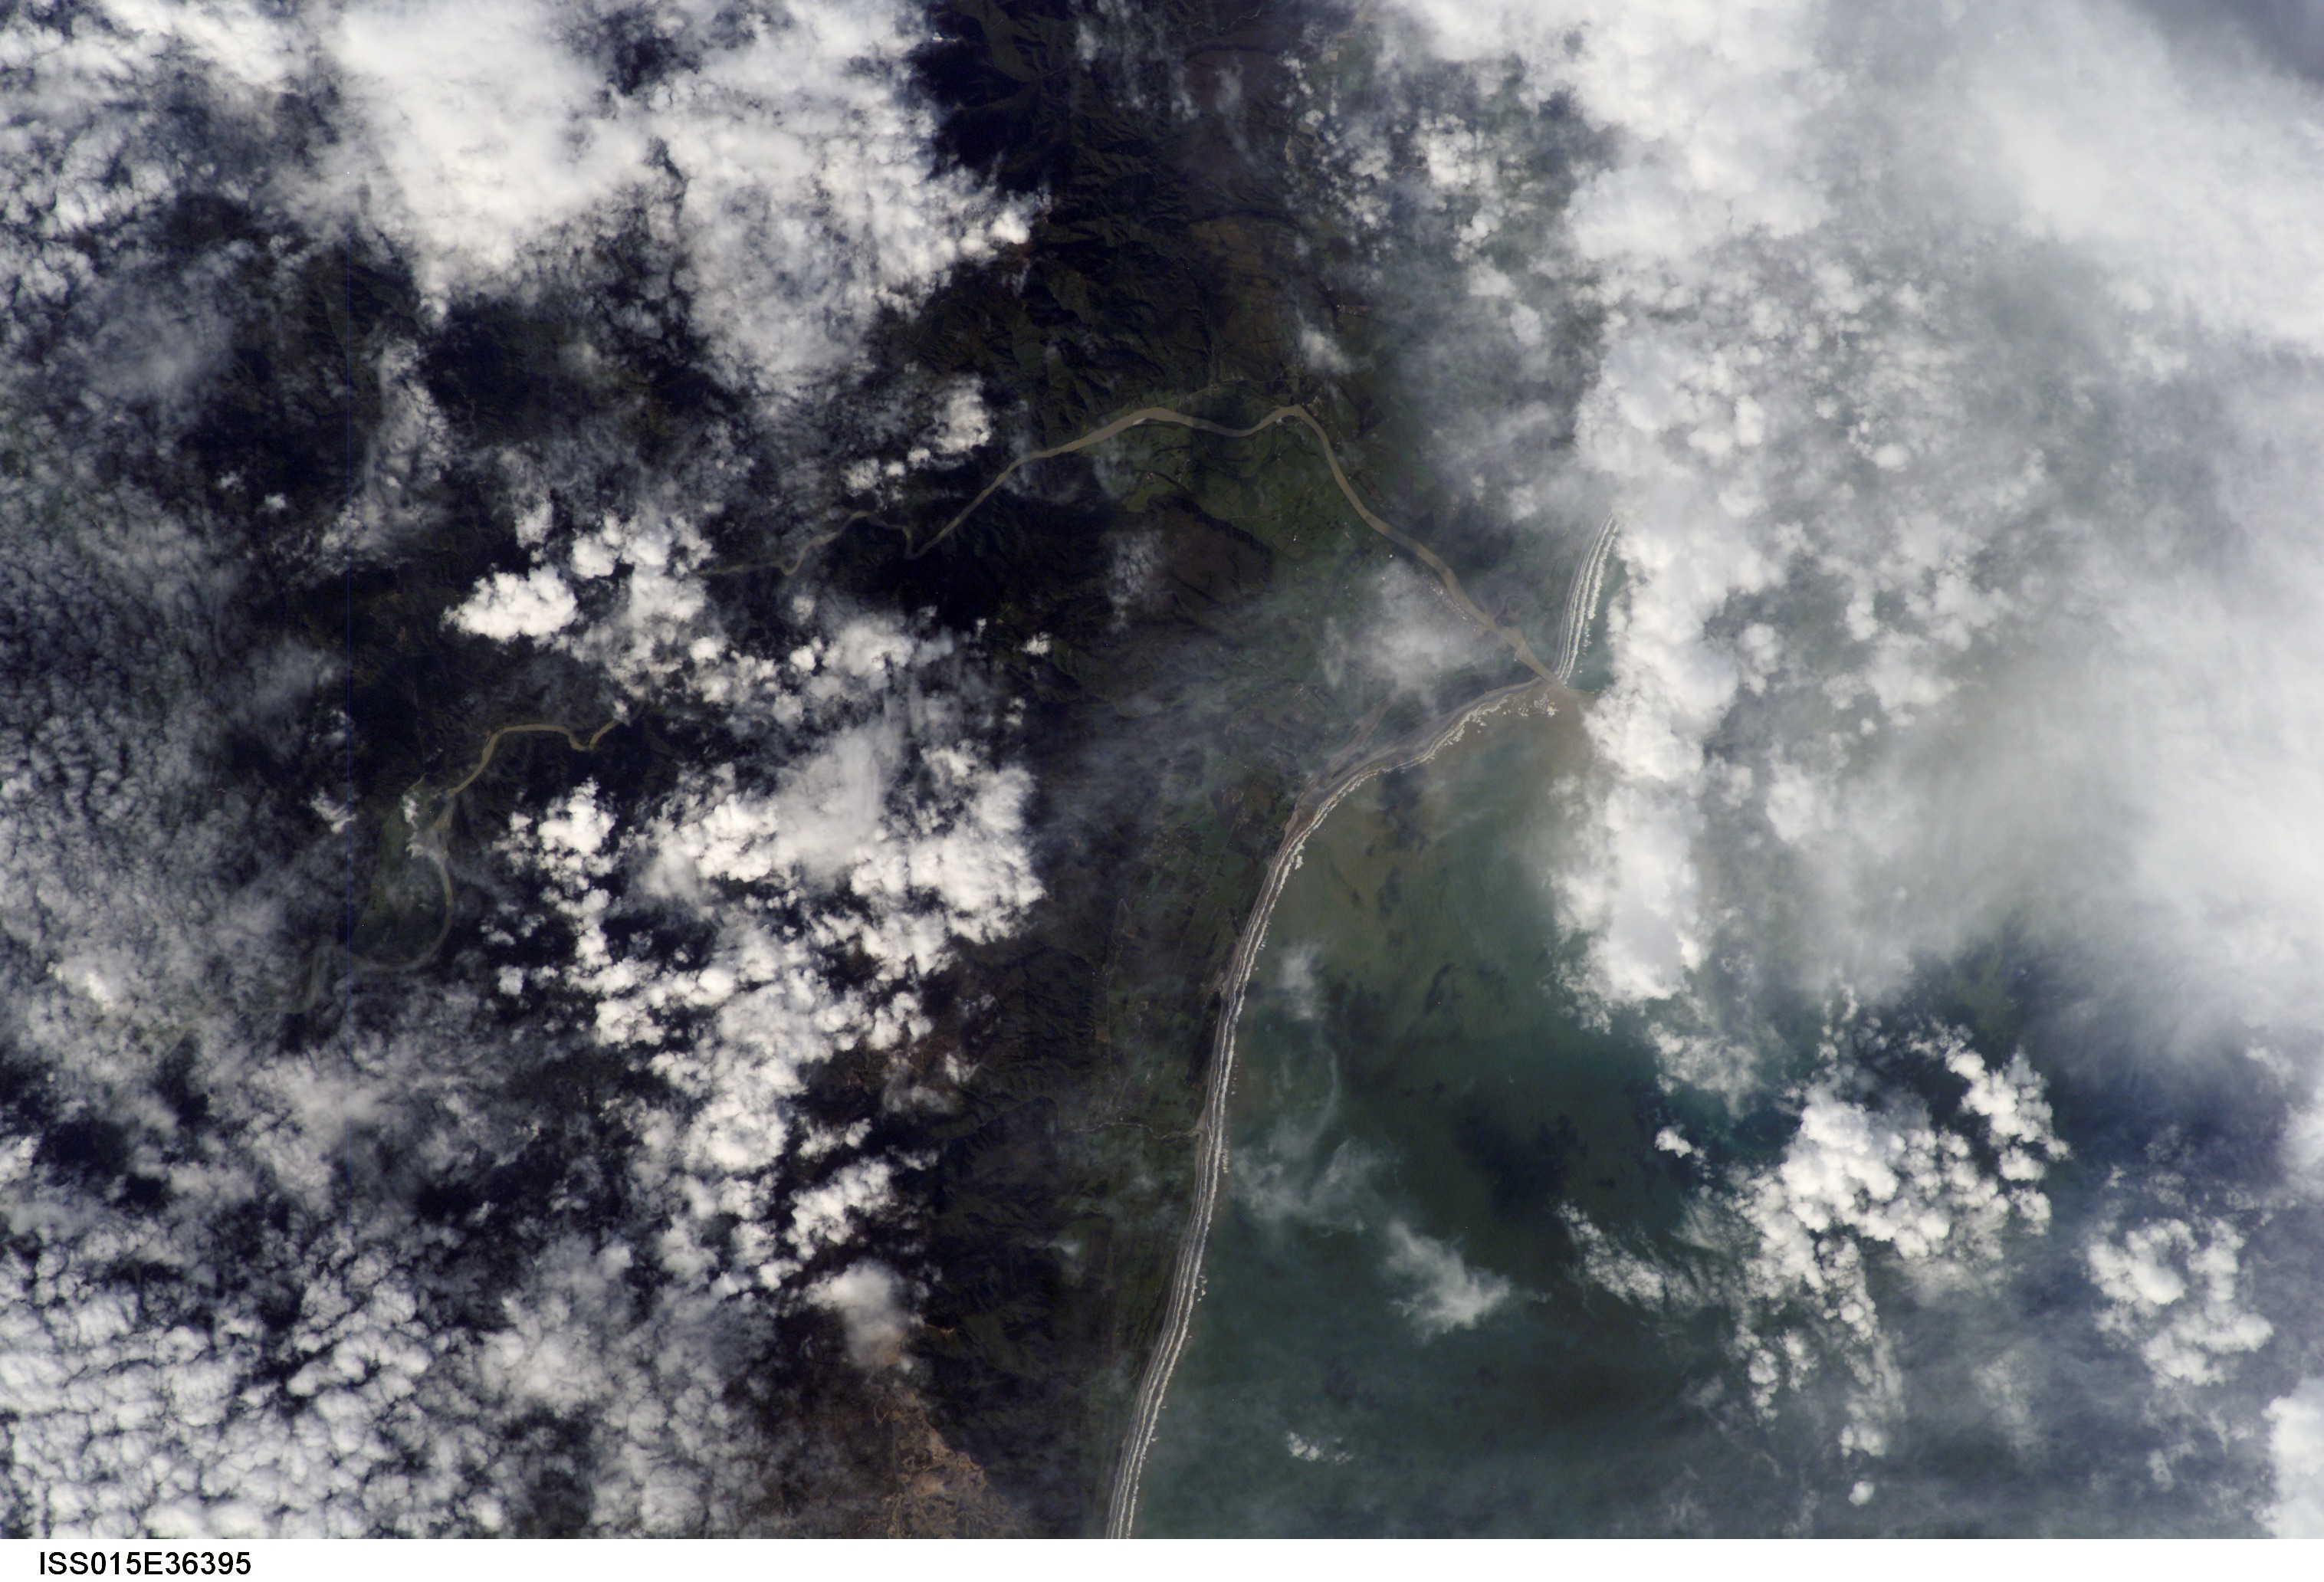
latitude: -41.8
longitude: 171.7
